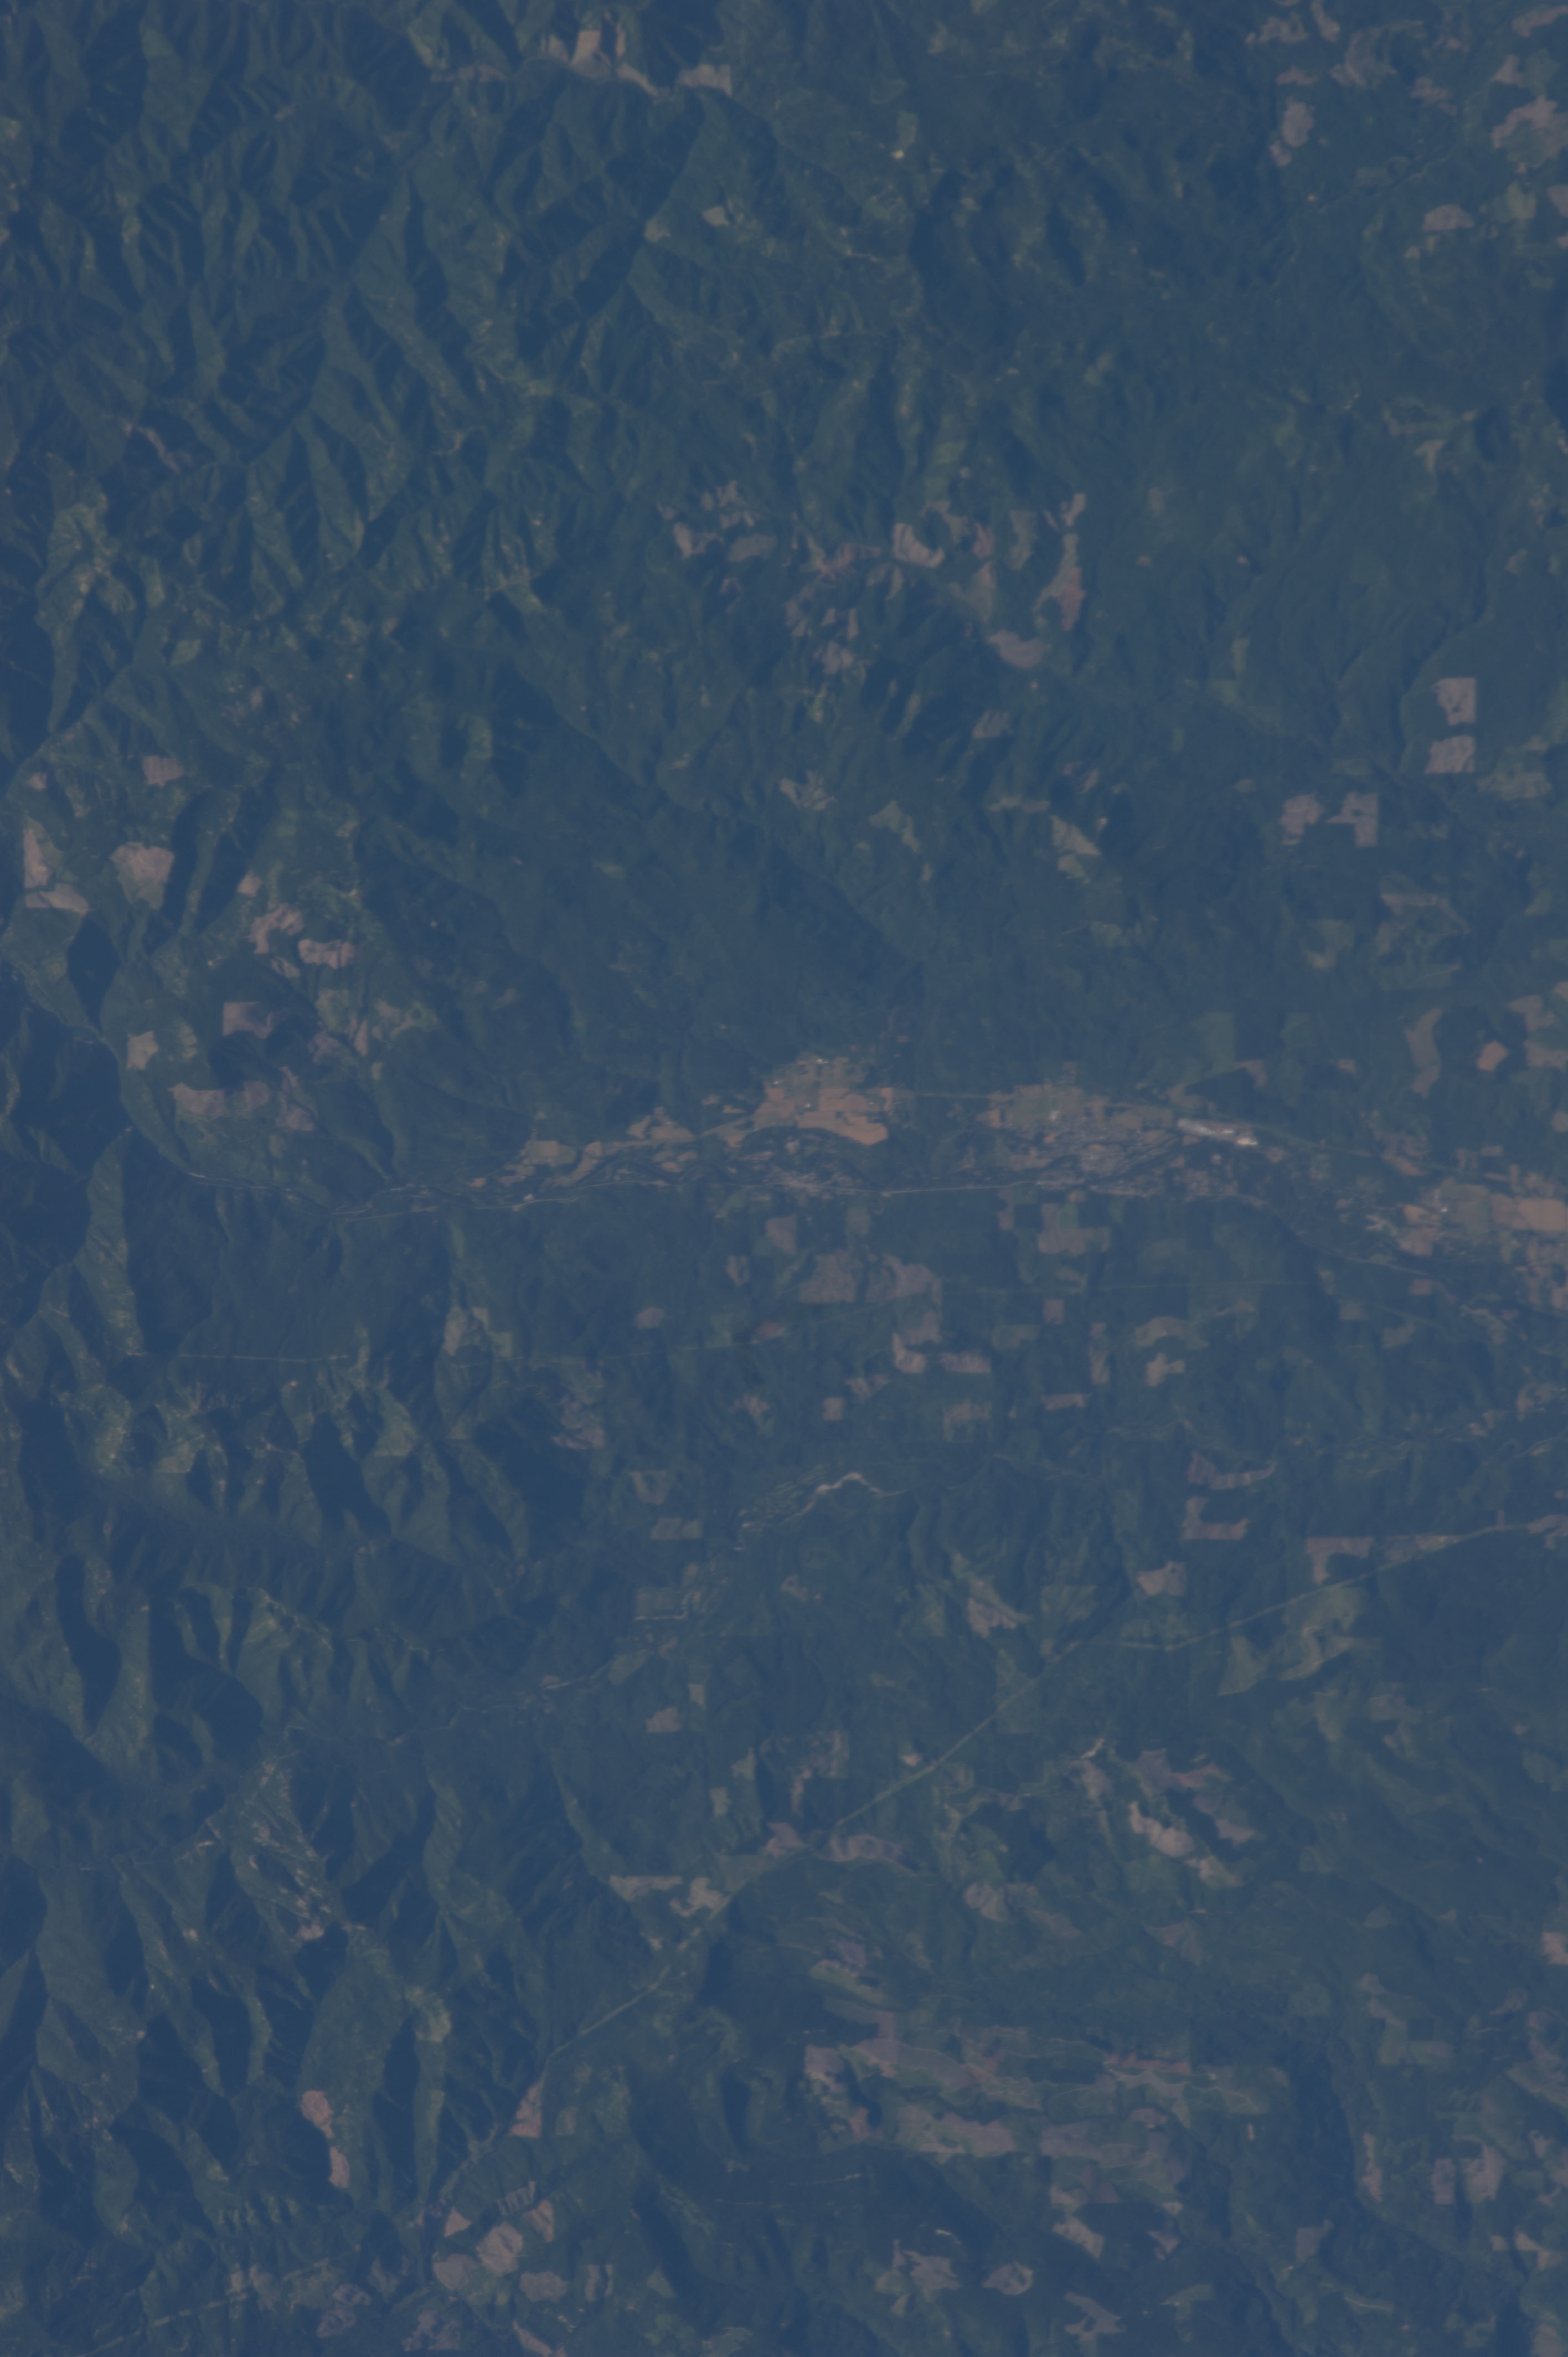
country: USA-OREGON
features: MILL CITY
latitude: 44.7
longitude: -122.7
